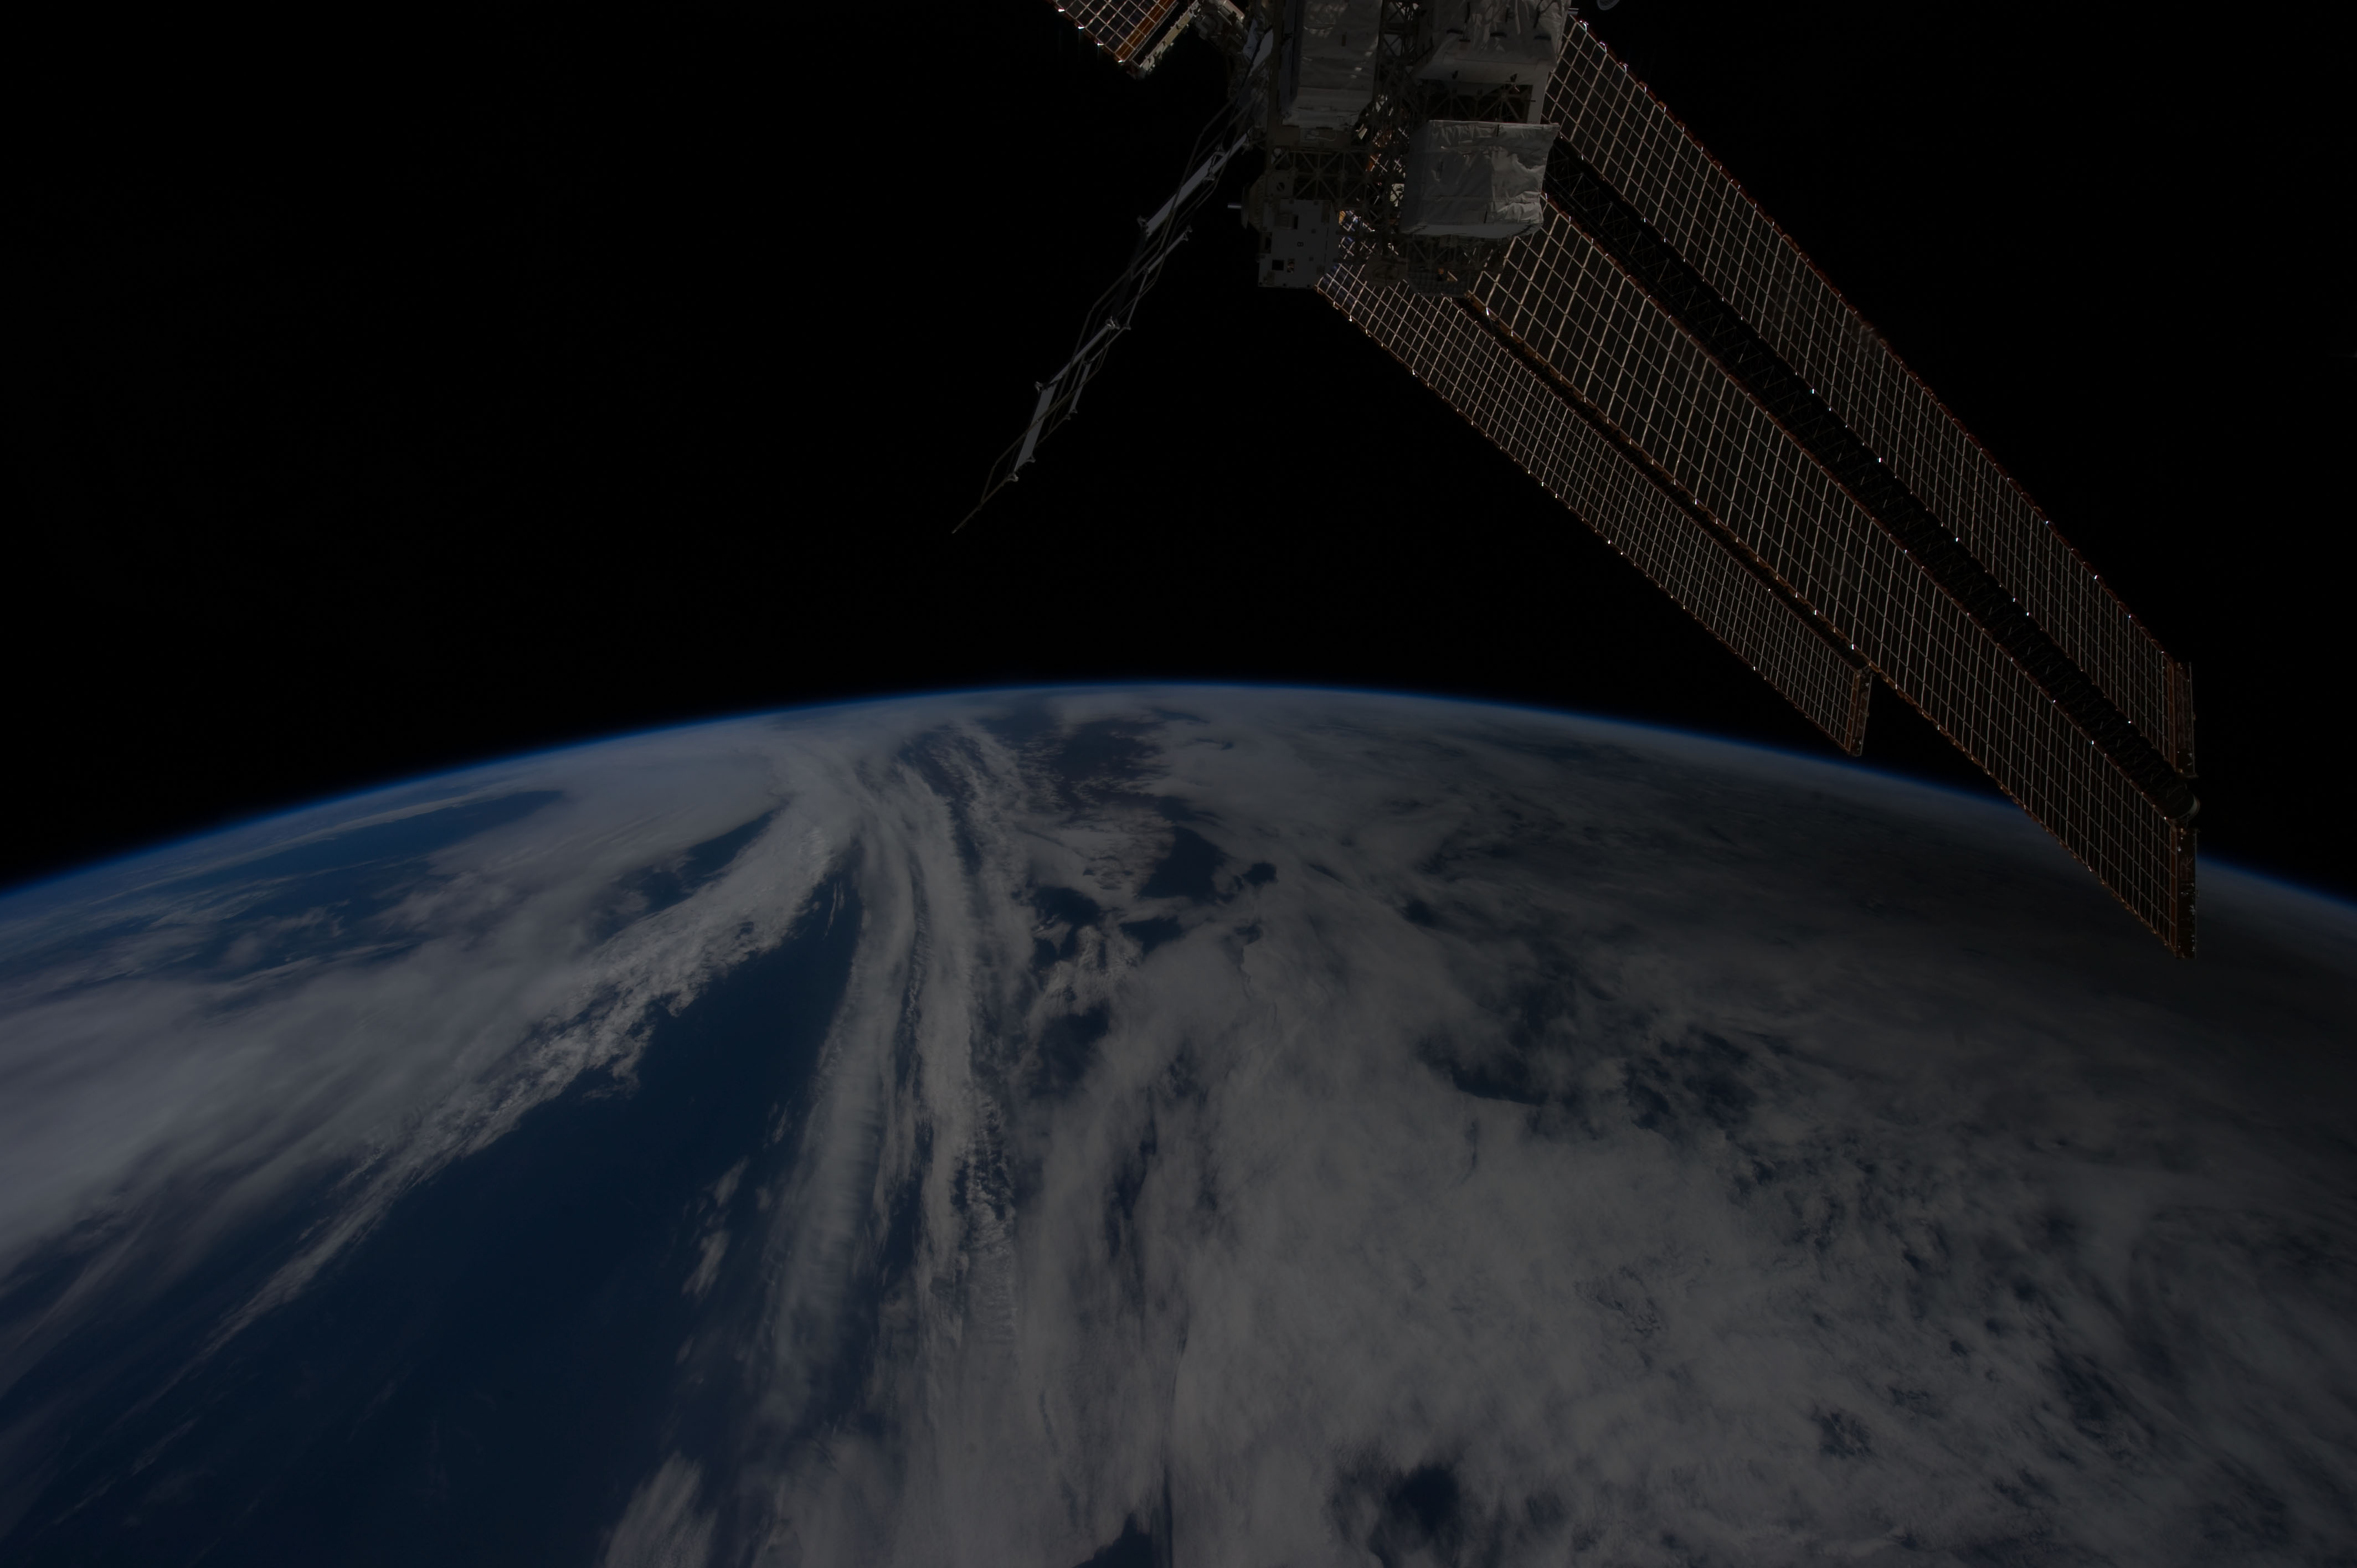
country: PACIFIC OCEAN
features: PORTION OF SHADOW OF ANNULAR SOLAR ECLIPSE ON CLOUD TOPS, WESTERN PACIFIC
